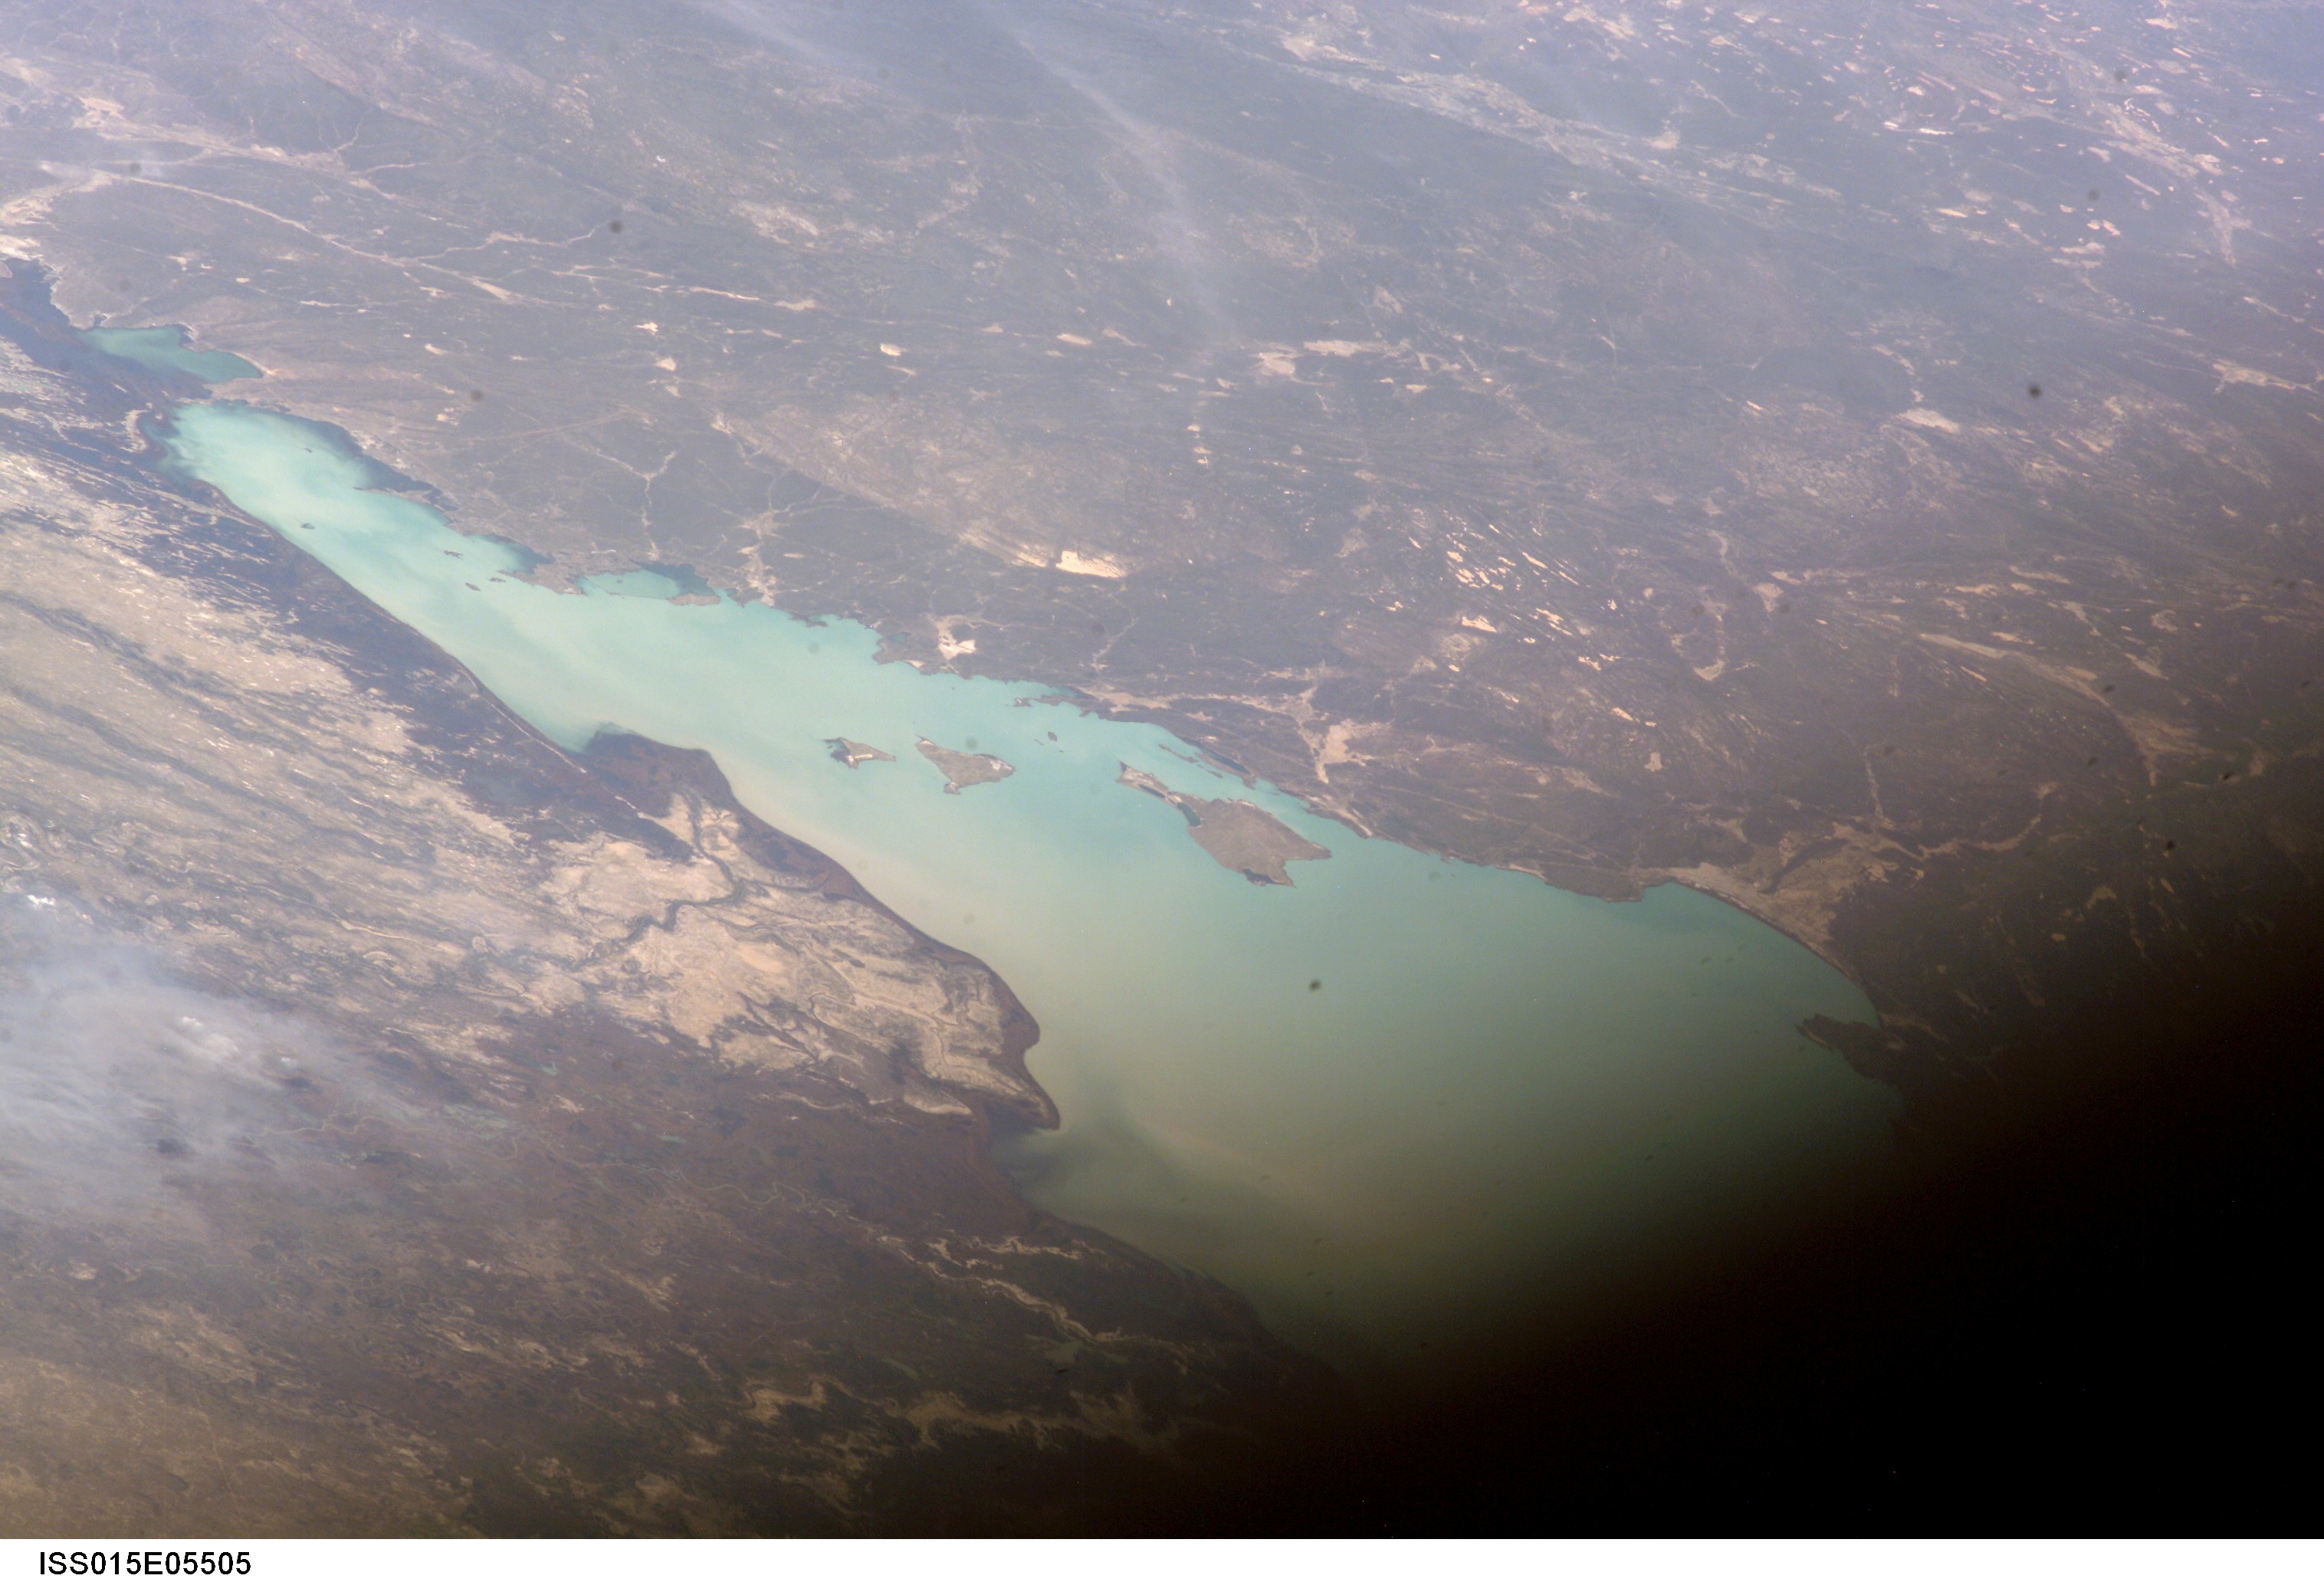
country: KAZAKHSTAN
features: L. BALKHASH, PARTIAL FRAME
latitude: 45.5
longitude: 74.0
